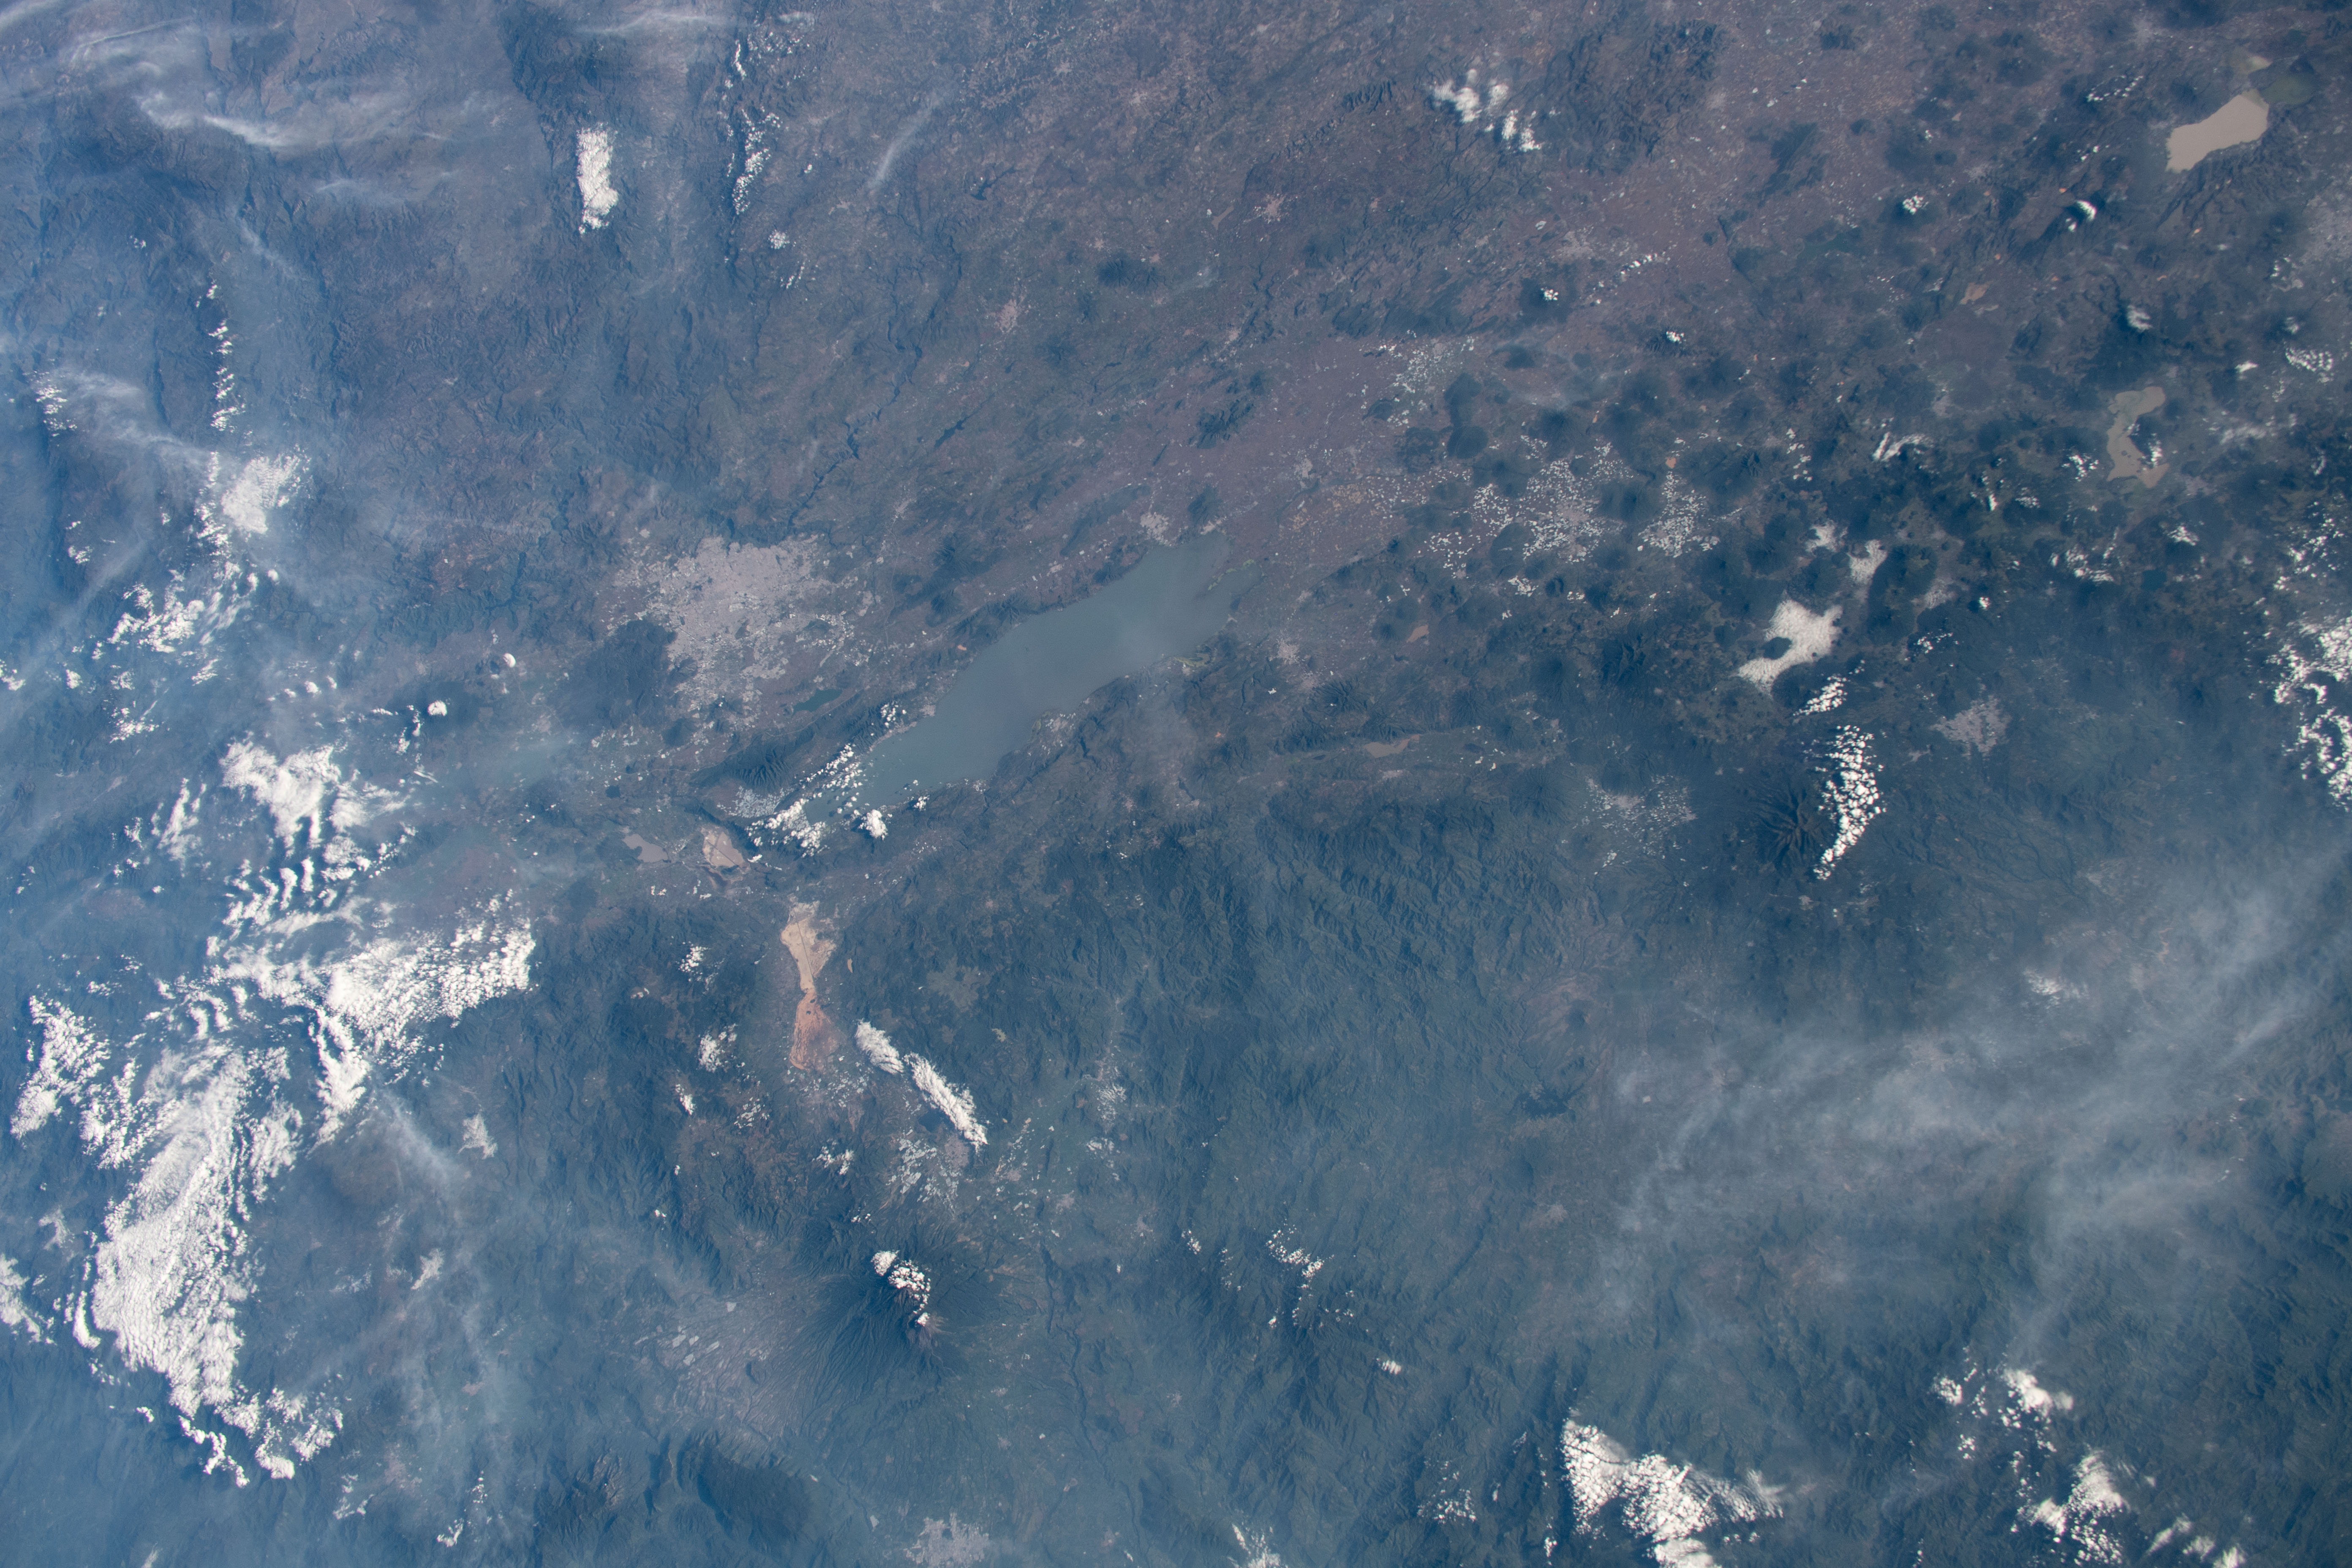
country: MEXICO
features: LAGUNA DE CHAPALA
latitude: 20.0
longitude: -103.0
